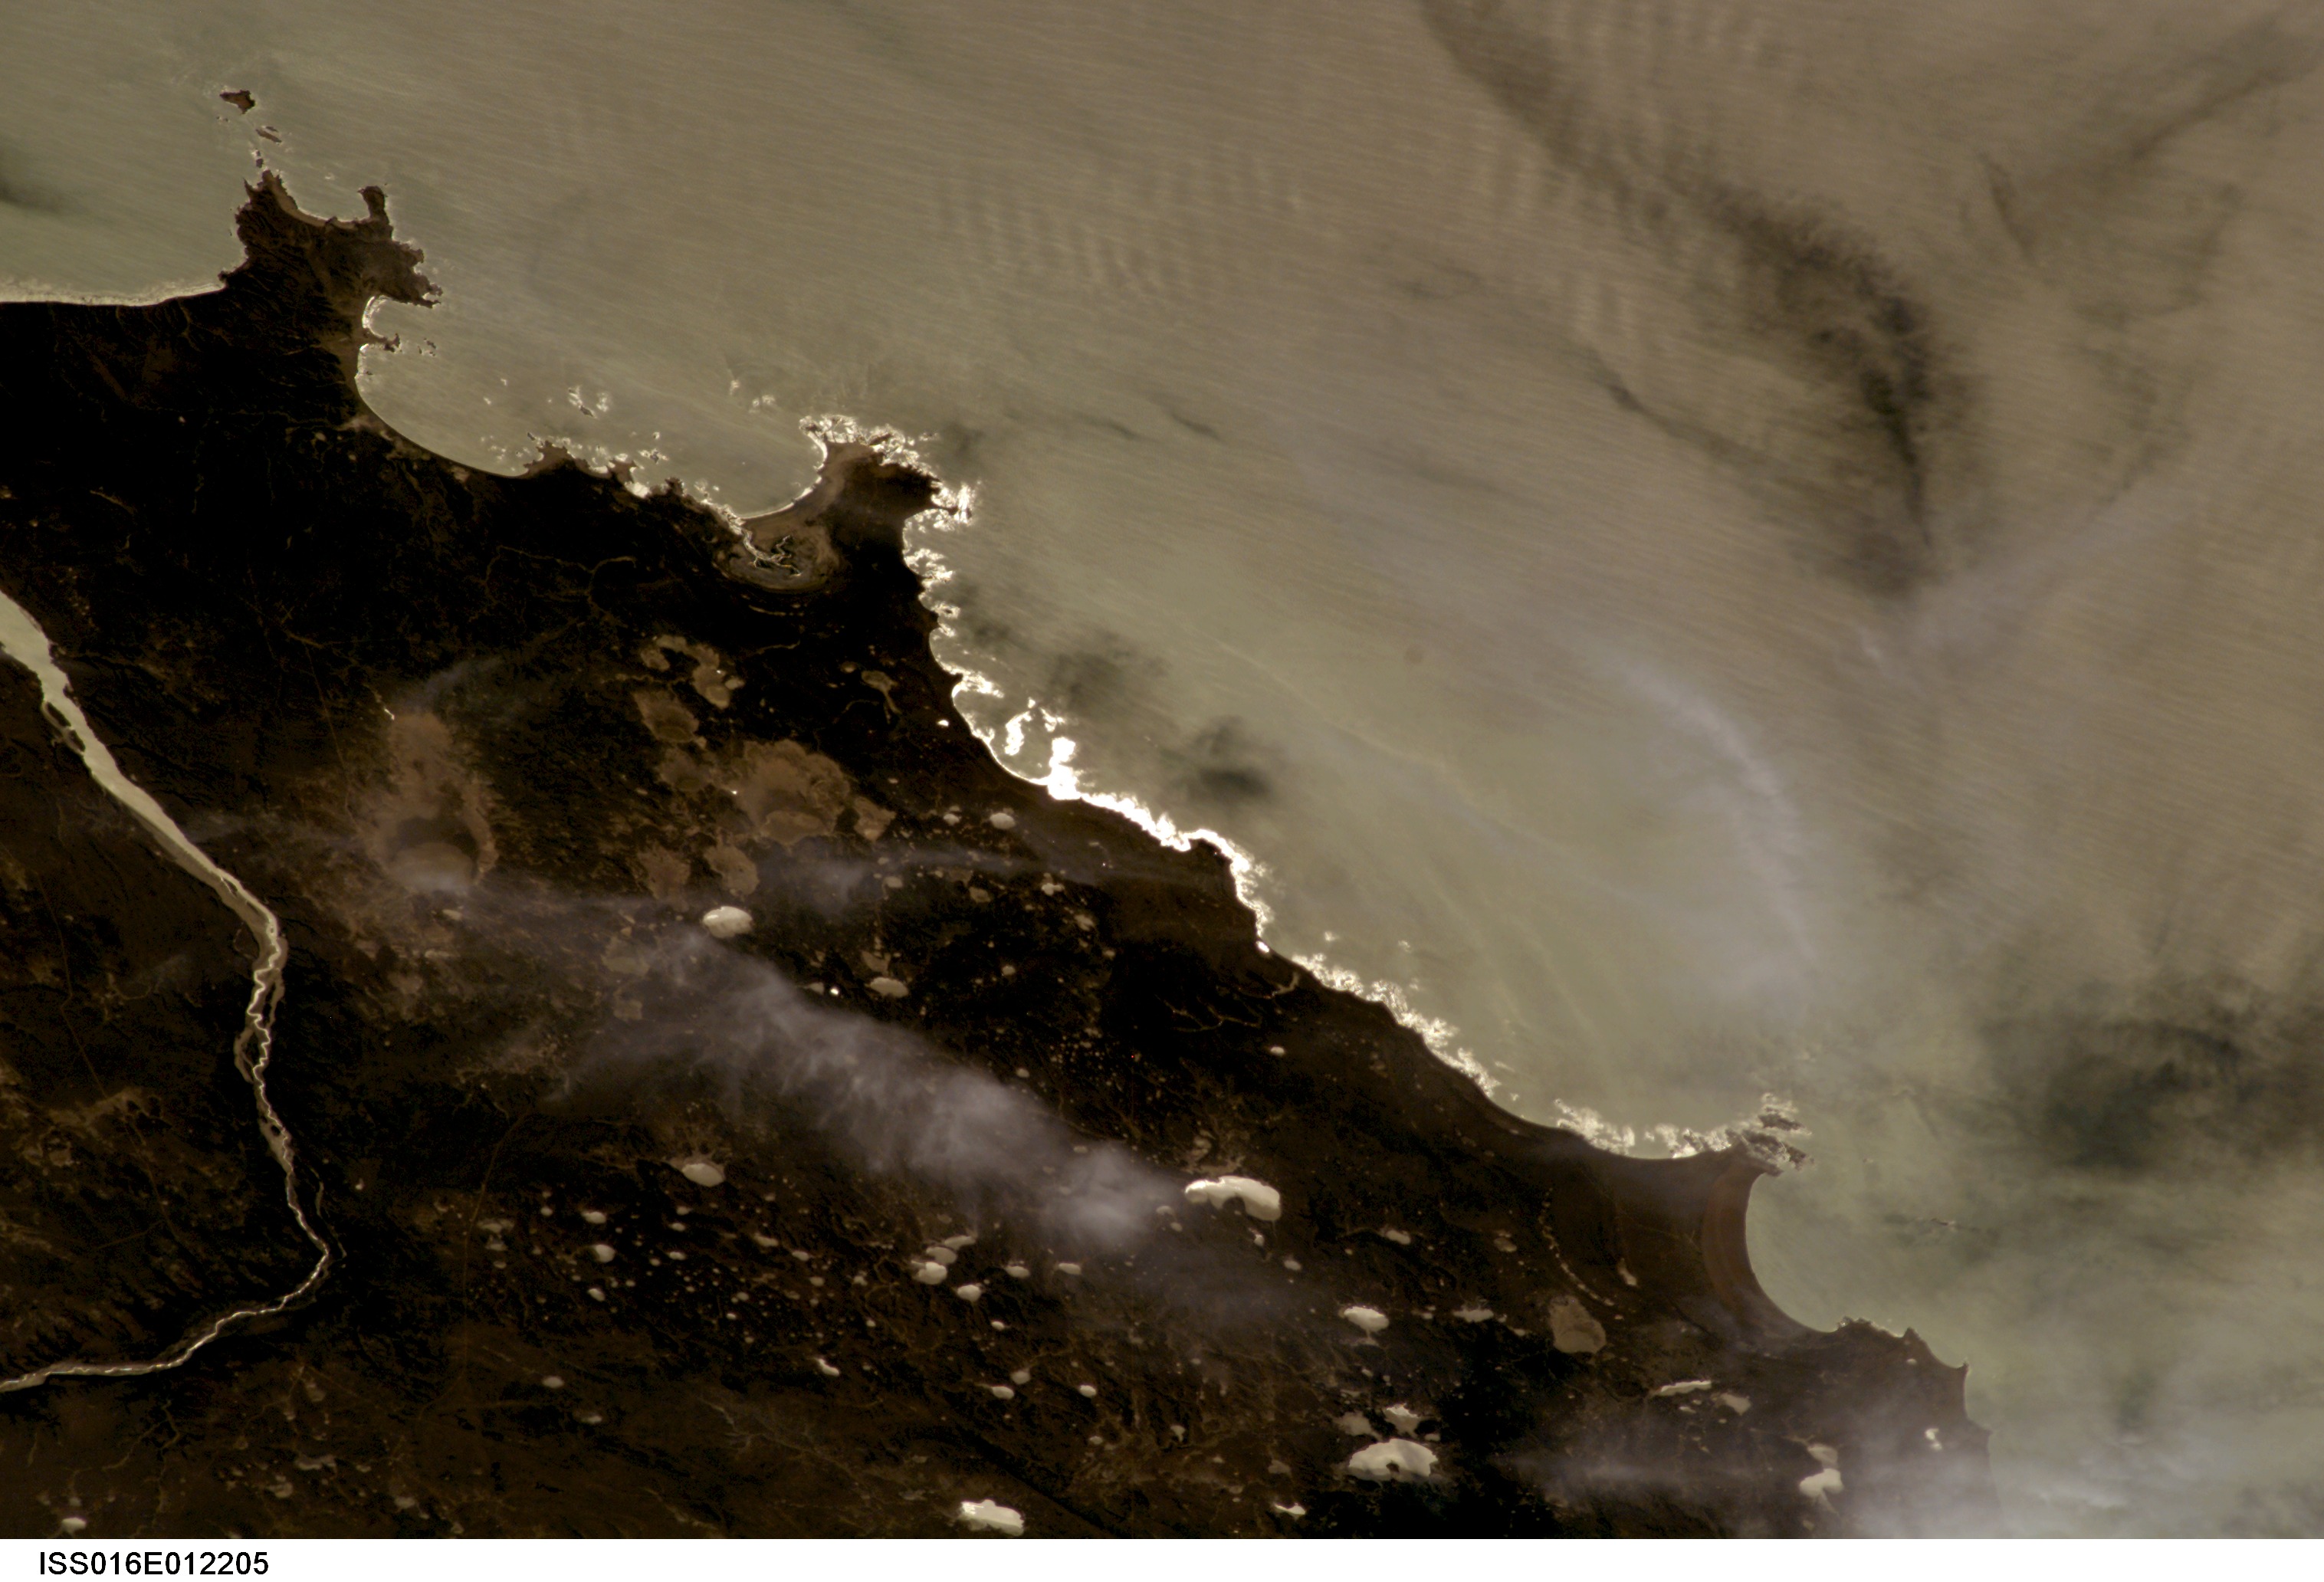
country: ARGENTINA
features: COAST S. OF PUERTO DESEADO
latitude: -48.0
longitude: -66.0
